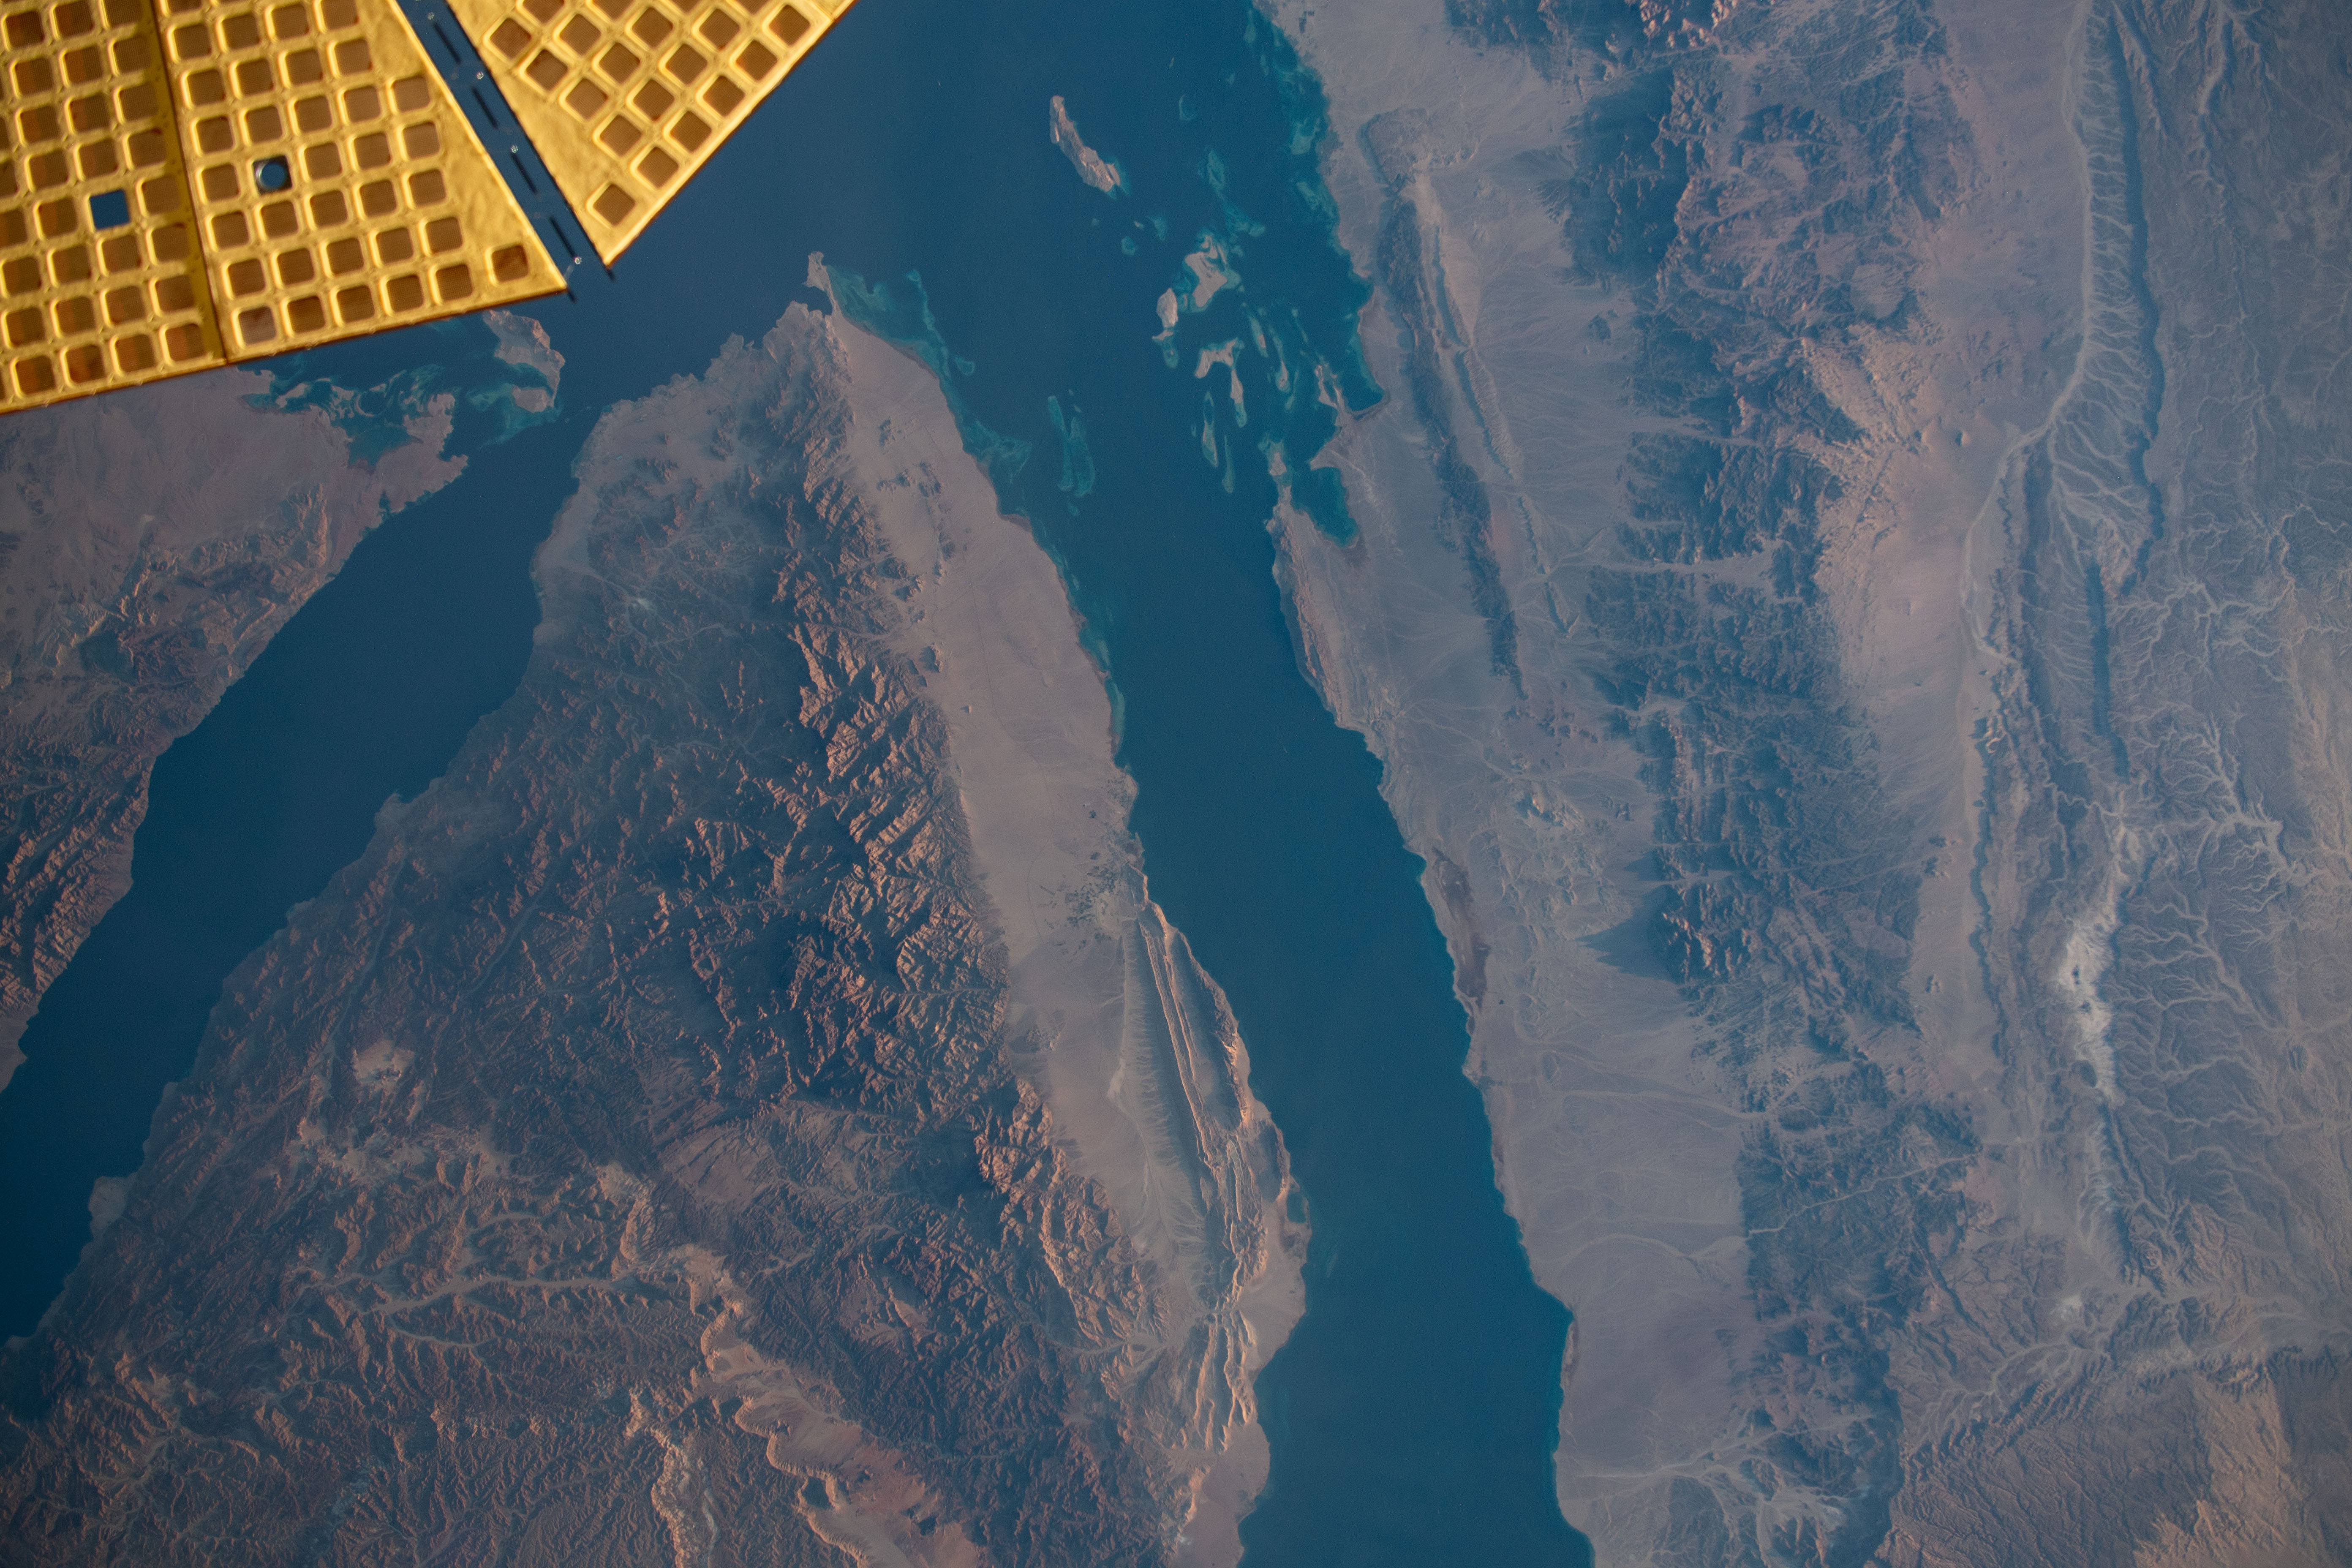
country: EGYPT
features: GULF OF AQABA, GULF OF SUEZ, SOUTH SINA, GEBEL KATHERINA, MOUNT CATHERINE
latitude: 29.0
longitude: 34.0
